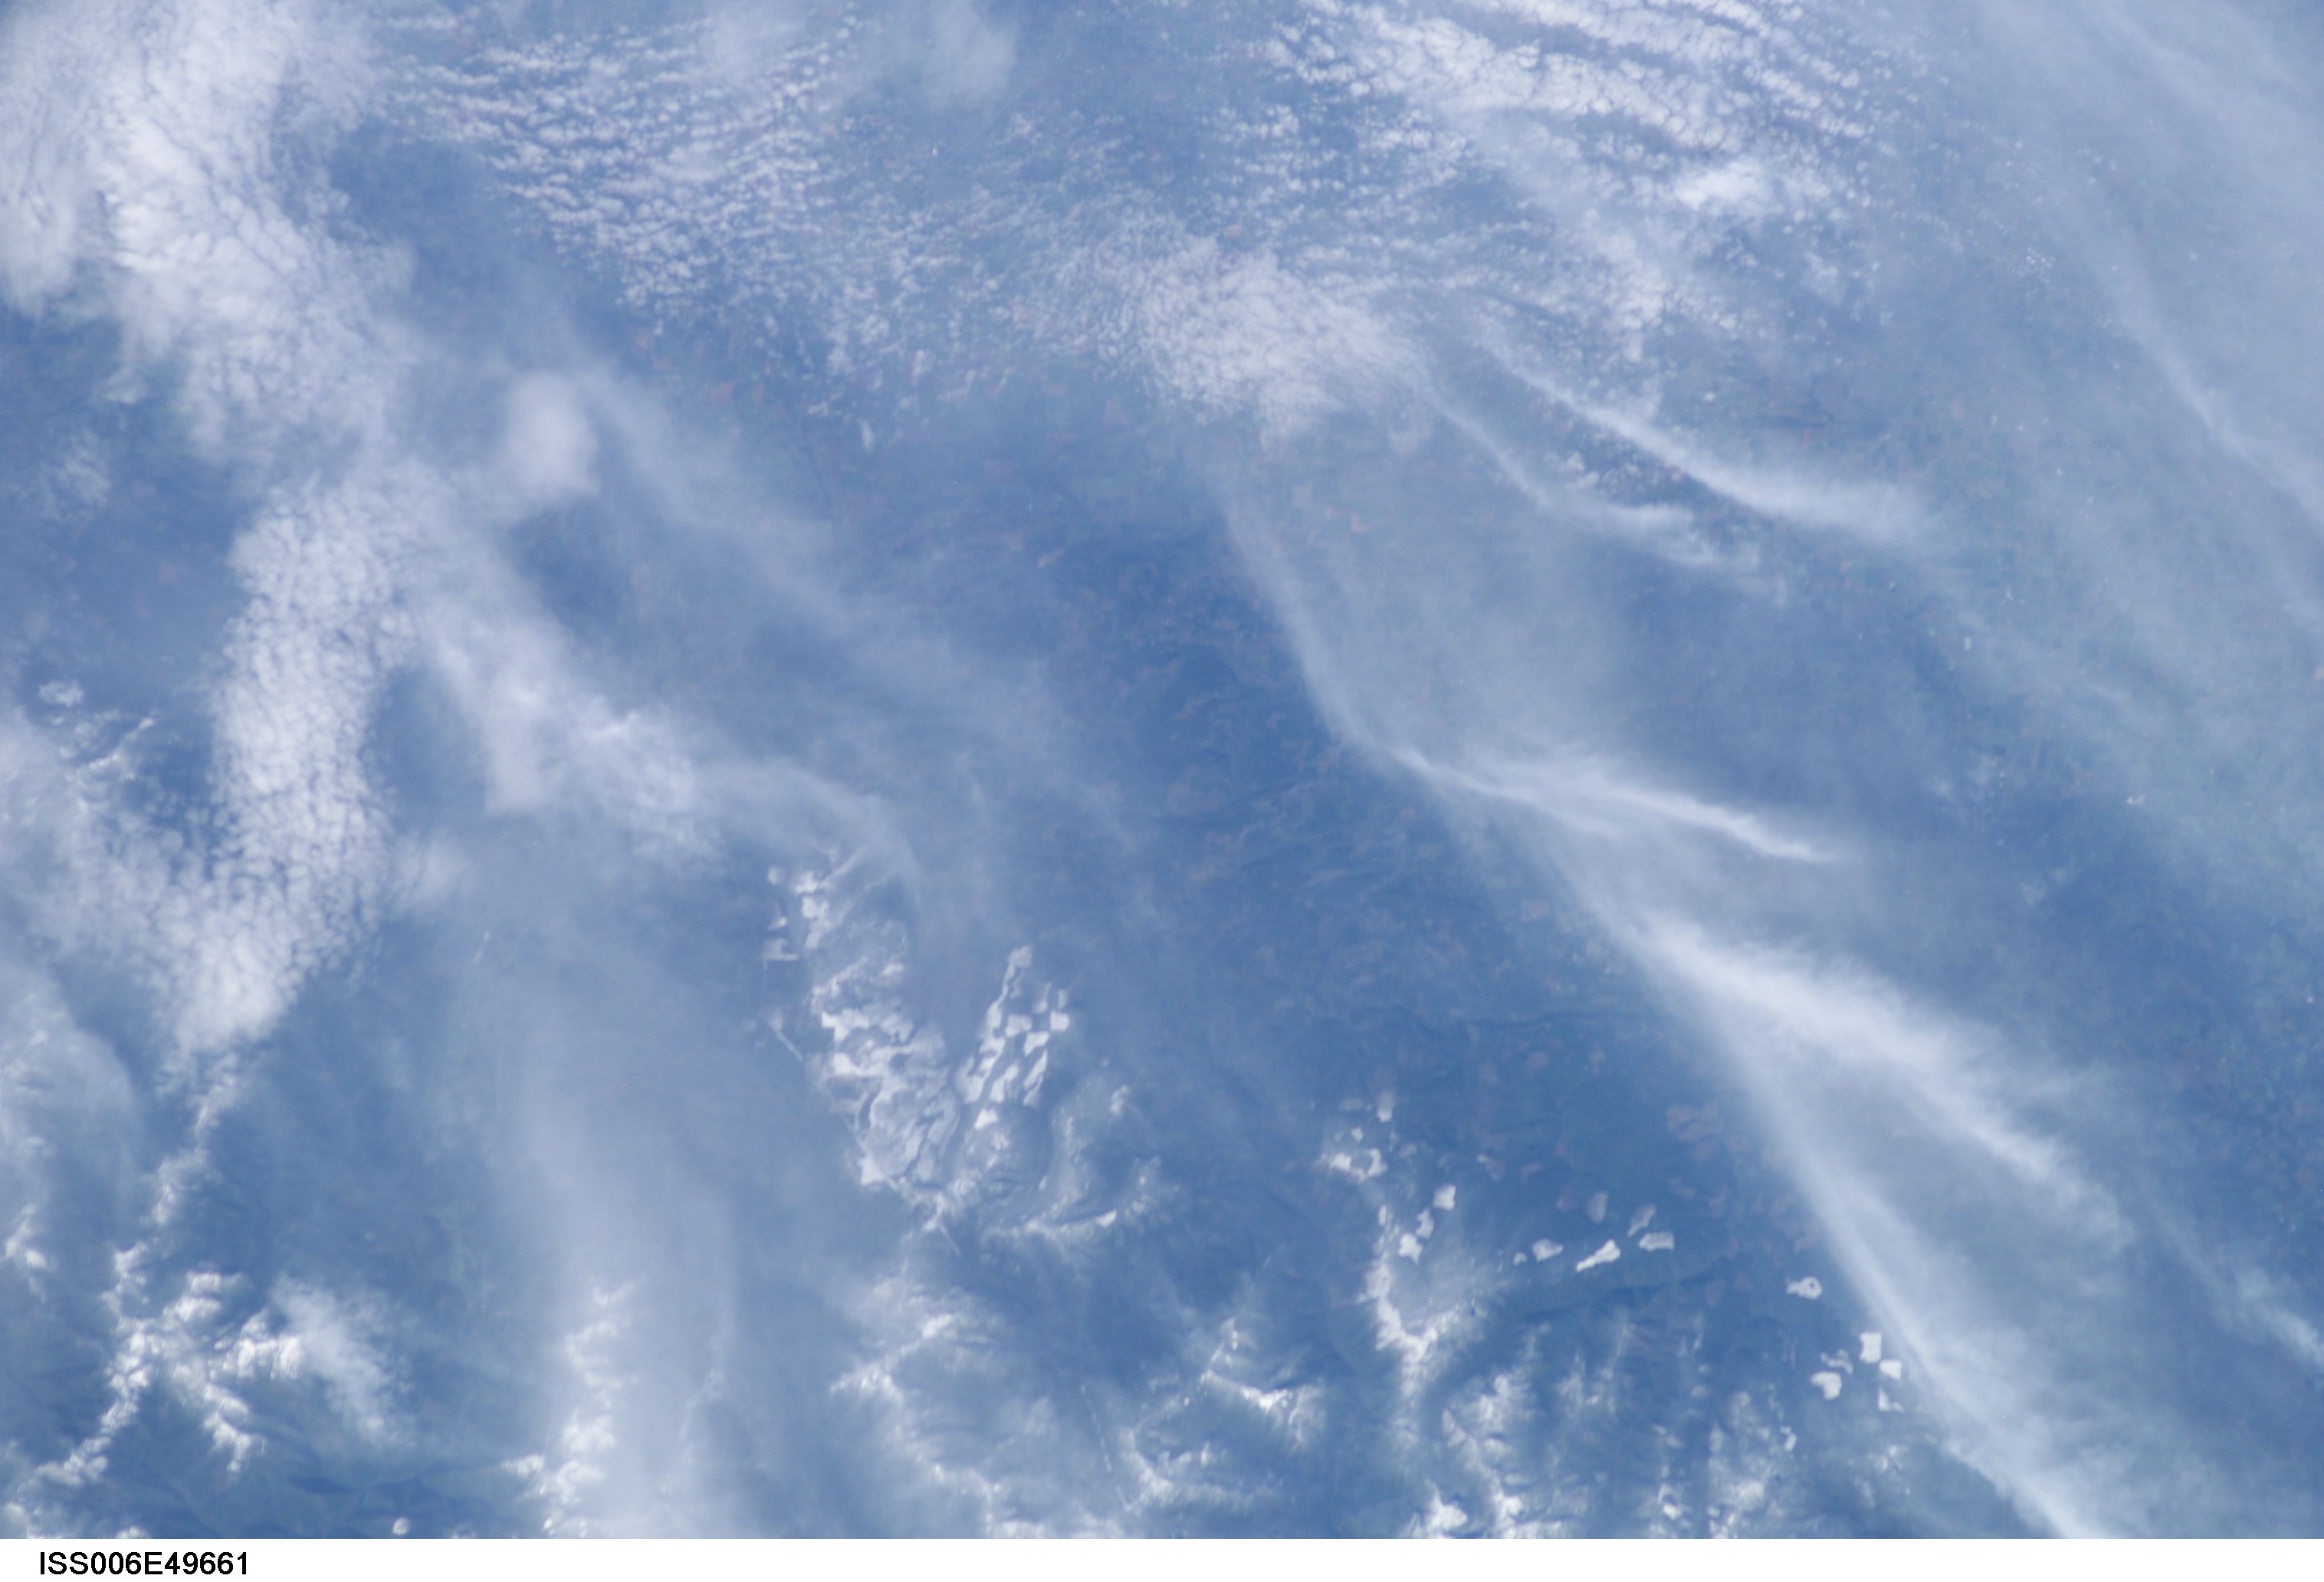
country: USA-OREGON
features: CASCADE RANGE NEAR MT. HOOD
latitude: 45.0
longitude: -122.5
